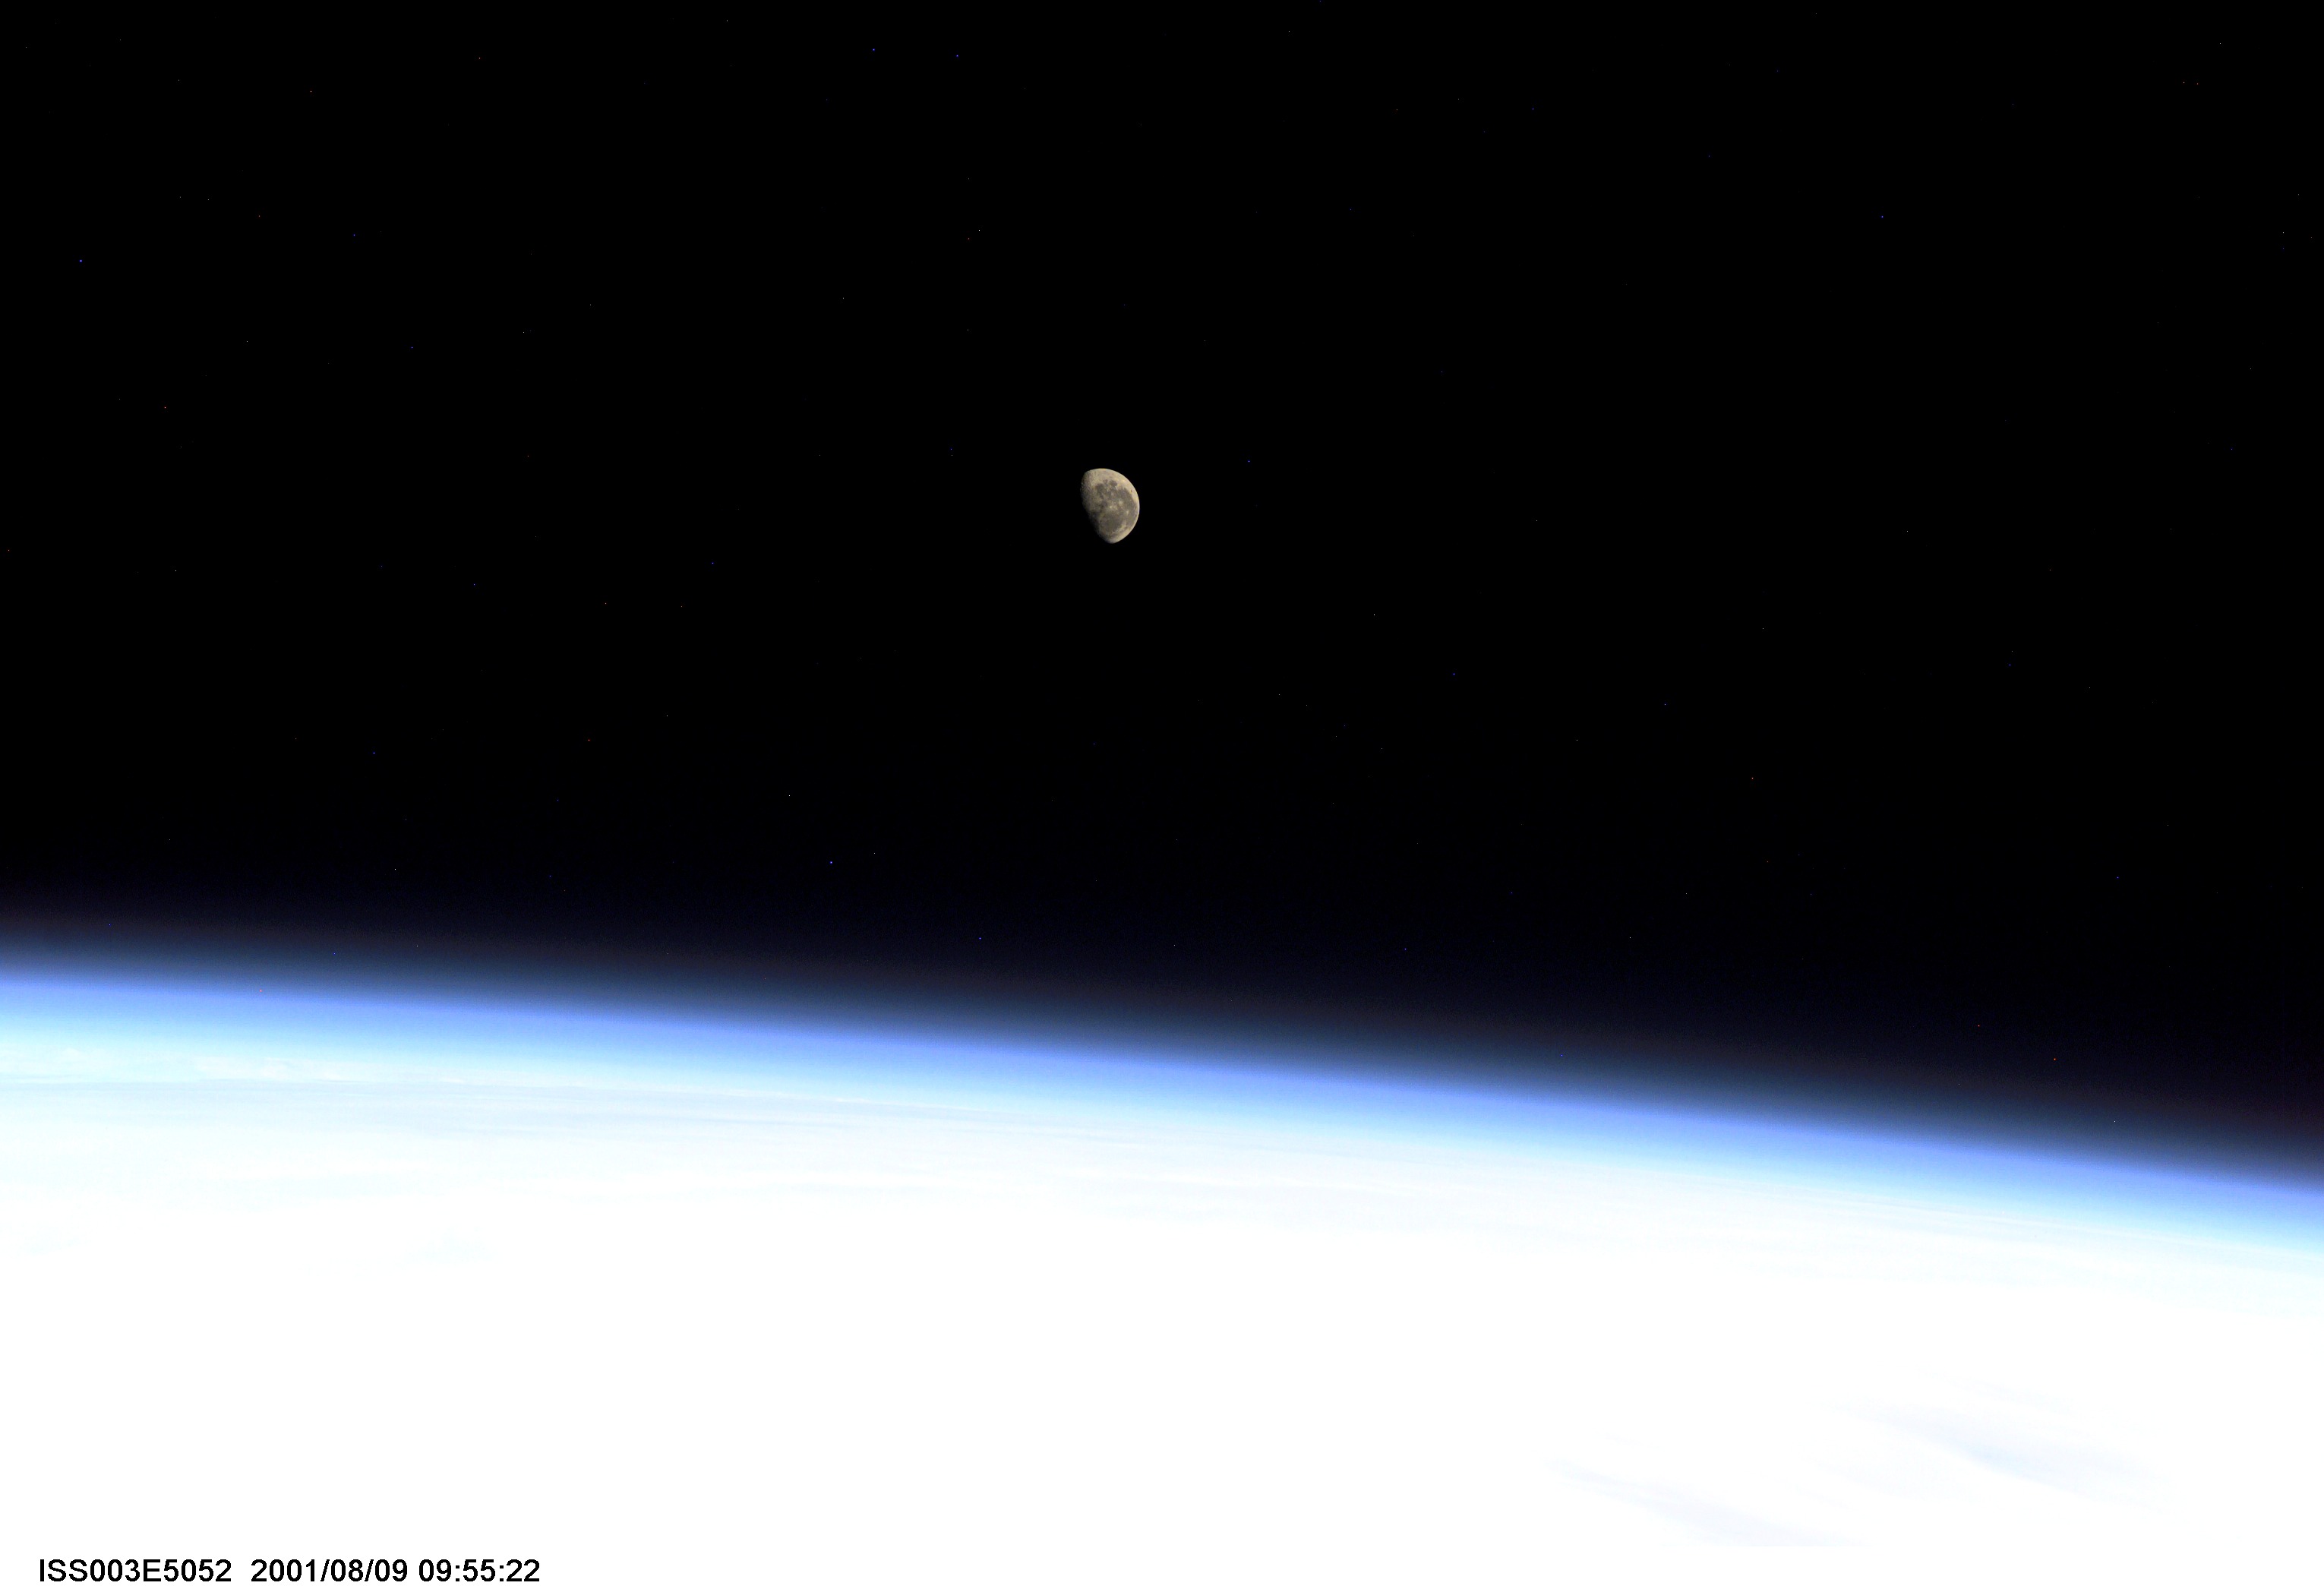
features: EARTH LIMB, MOON
